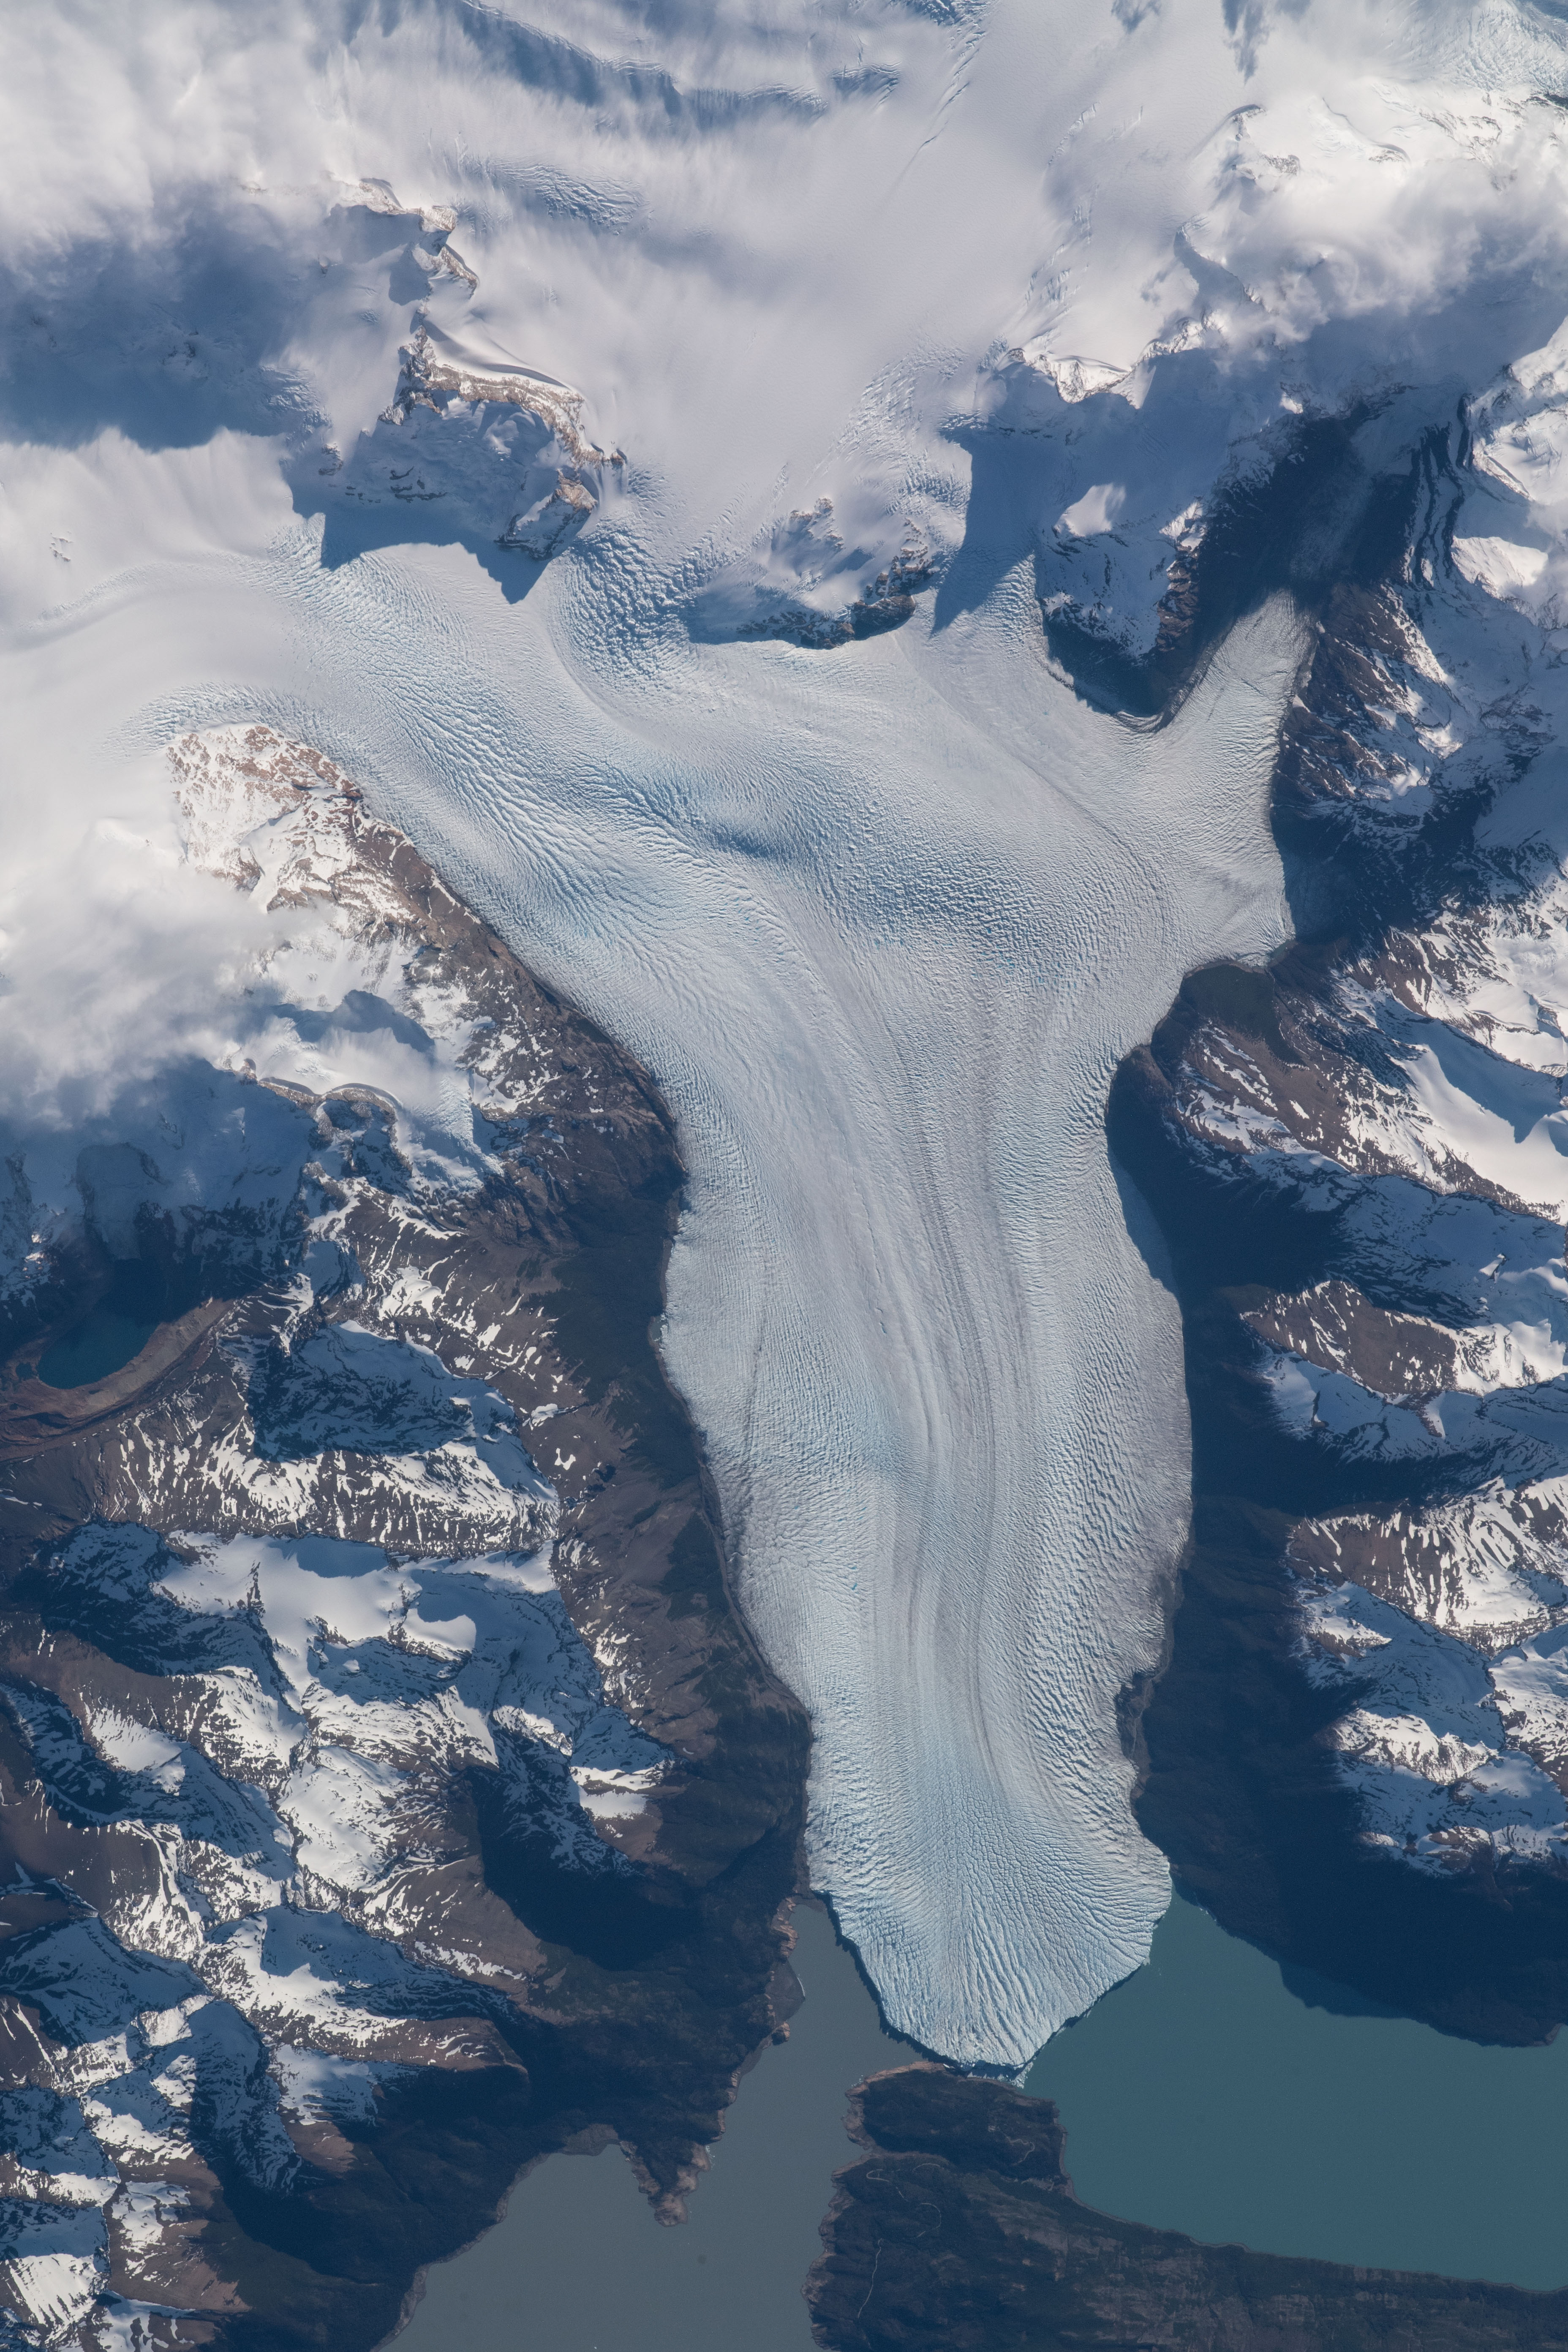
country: ARGENTINA
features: PERITO MORENO GLACIER, S. PATAGONIAN ICE FIELD
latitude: -50.5
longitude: -73.2
